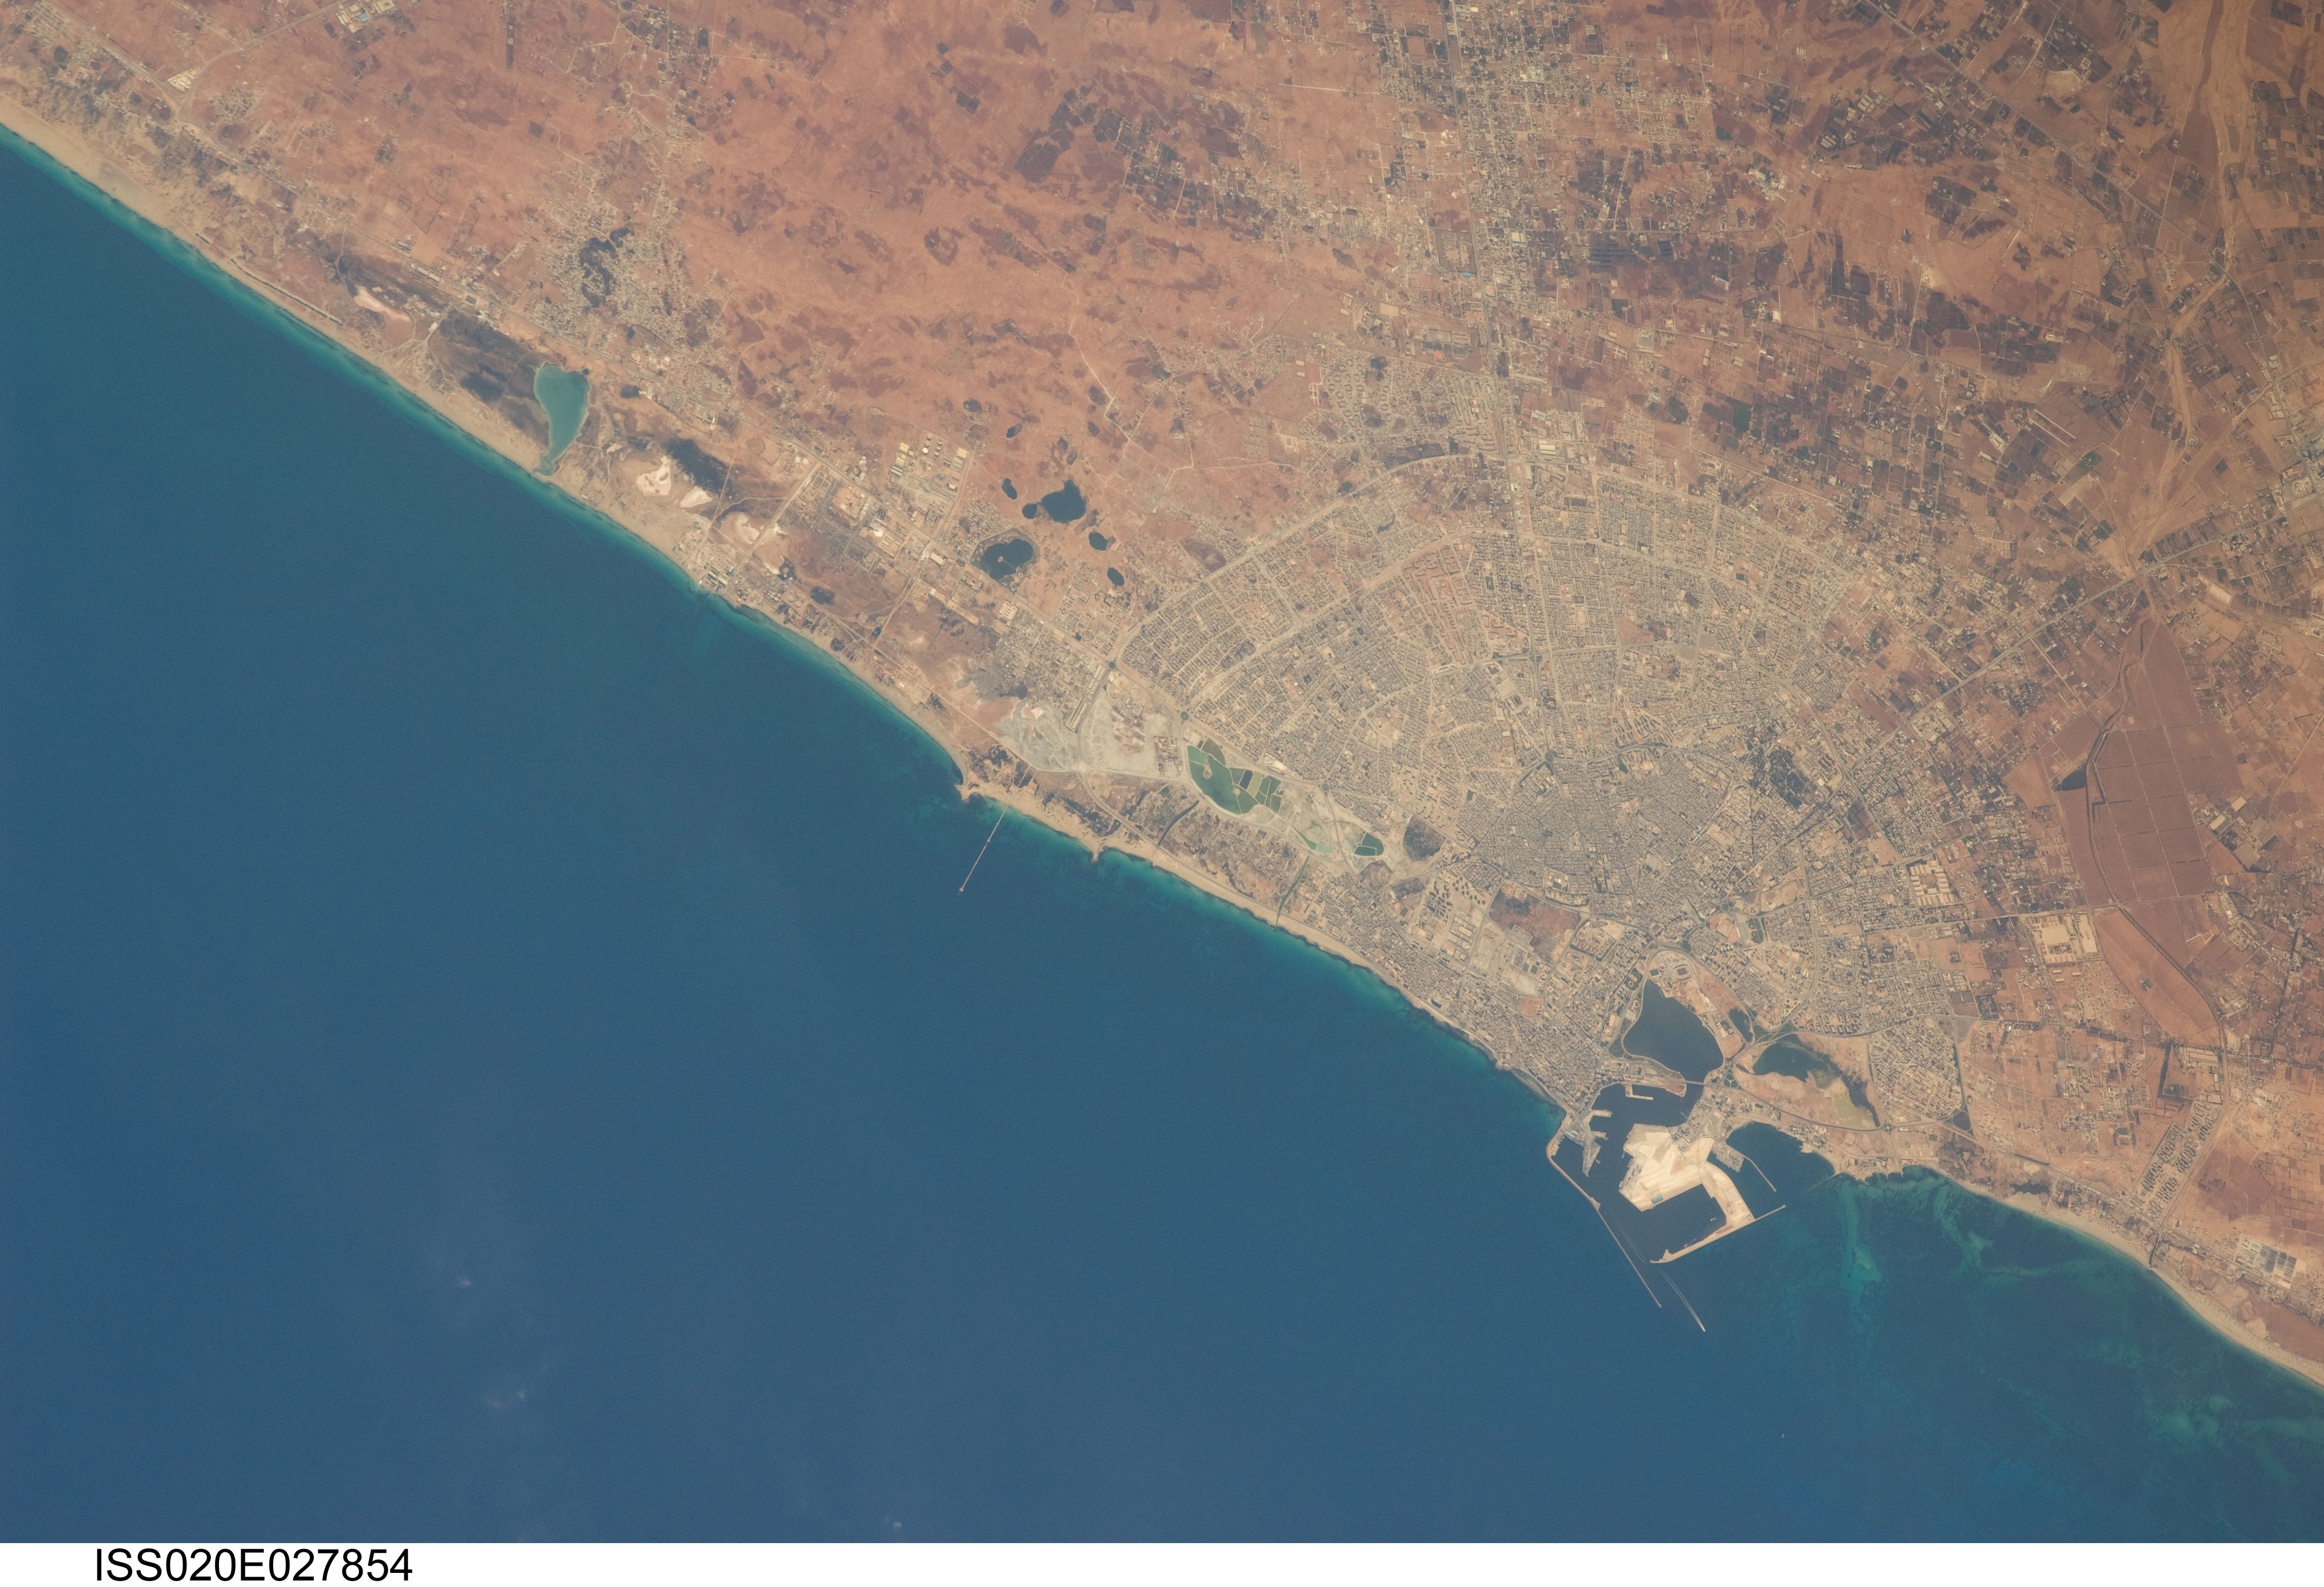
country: LIBYA
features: LIBYA,BODEZERA LAKE,KUWAYFIYAH,BEACH,AL GADEER LAKE,BENGHAZI SEAPORT,BENGHAZI,WHARF,MEDITERRANEAN SEA,BENGHAZI ZOO,BENGHAZI NORTH LAKE,FOURTH RING RD,BIG LAKE,FIFTH RING RD,23RD JULY LAKE
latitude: 32.2
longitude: 20.1
